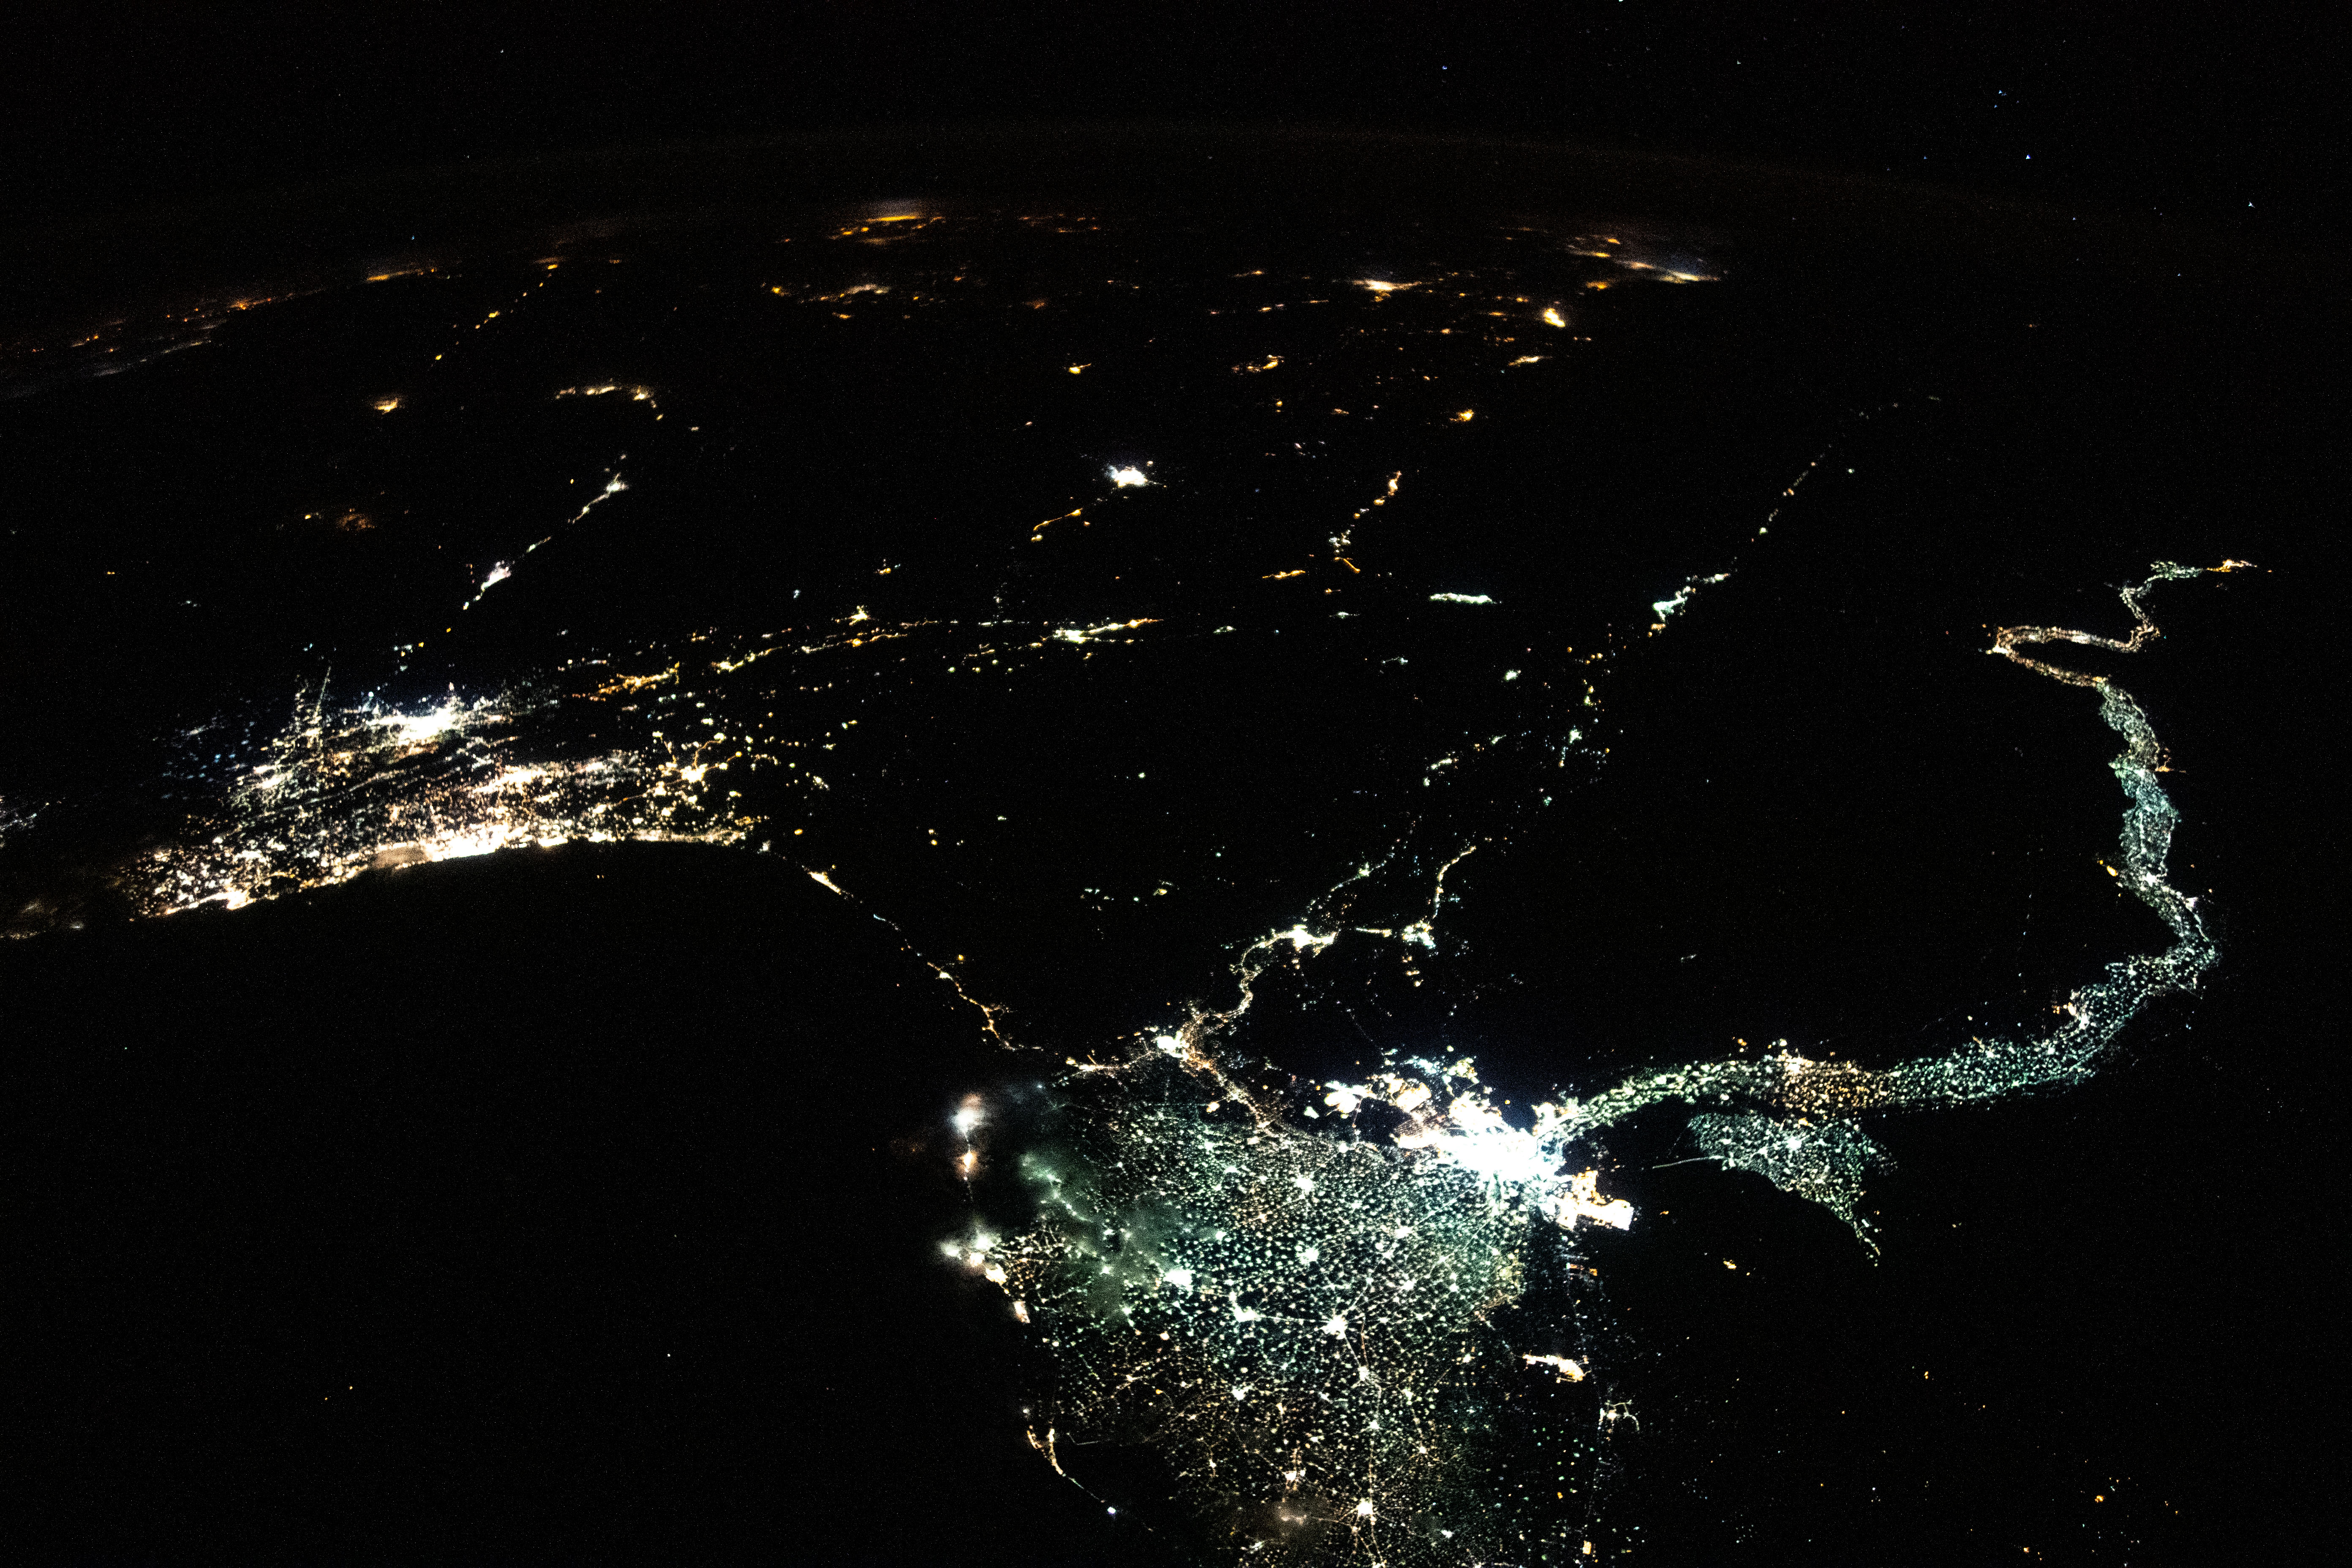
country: EGYPT
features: DARK EARTHOBS, NILE DELTA, GAZA STRIP
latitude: 28.5
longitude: 34.0
